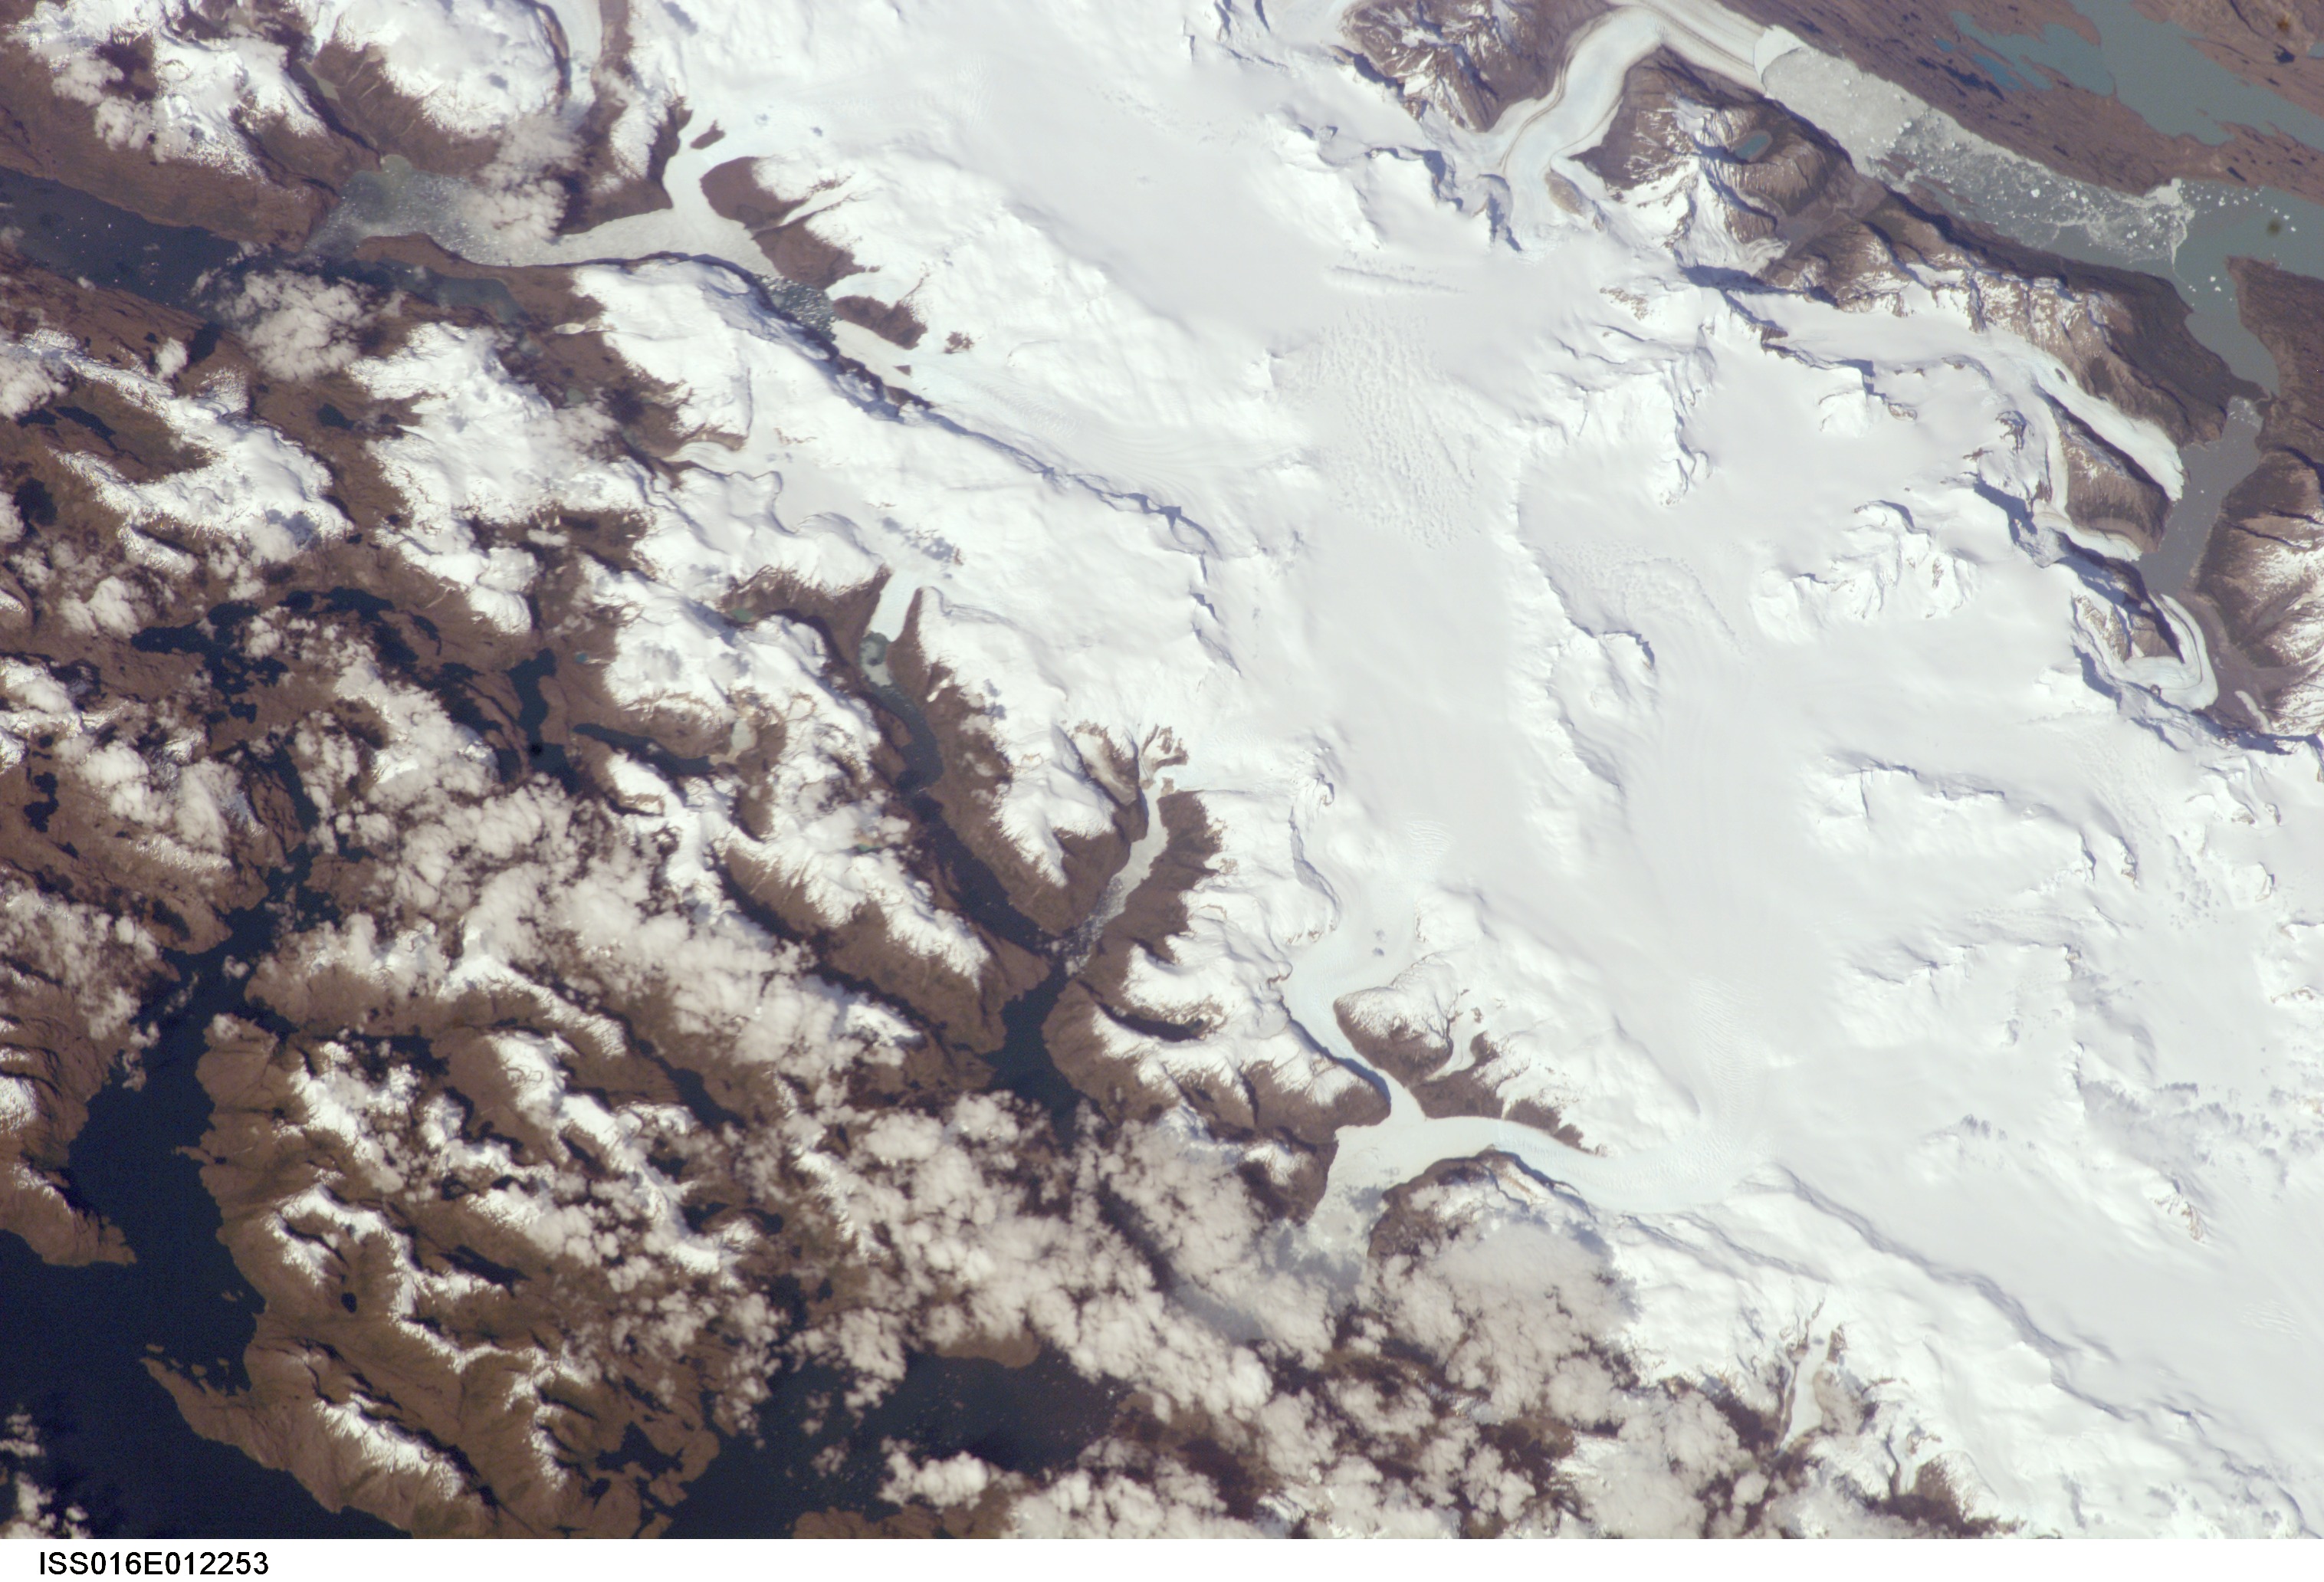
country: CHILE
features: UPSALA GLACIER, ICE FIELD
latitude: -50.0
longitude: -74.0
